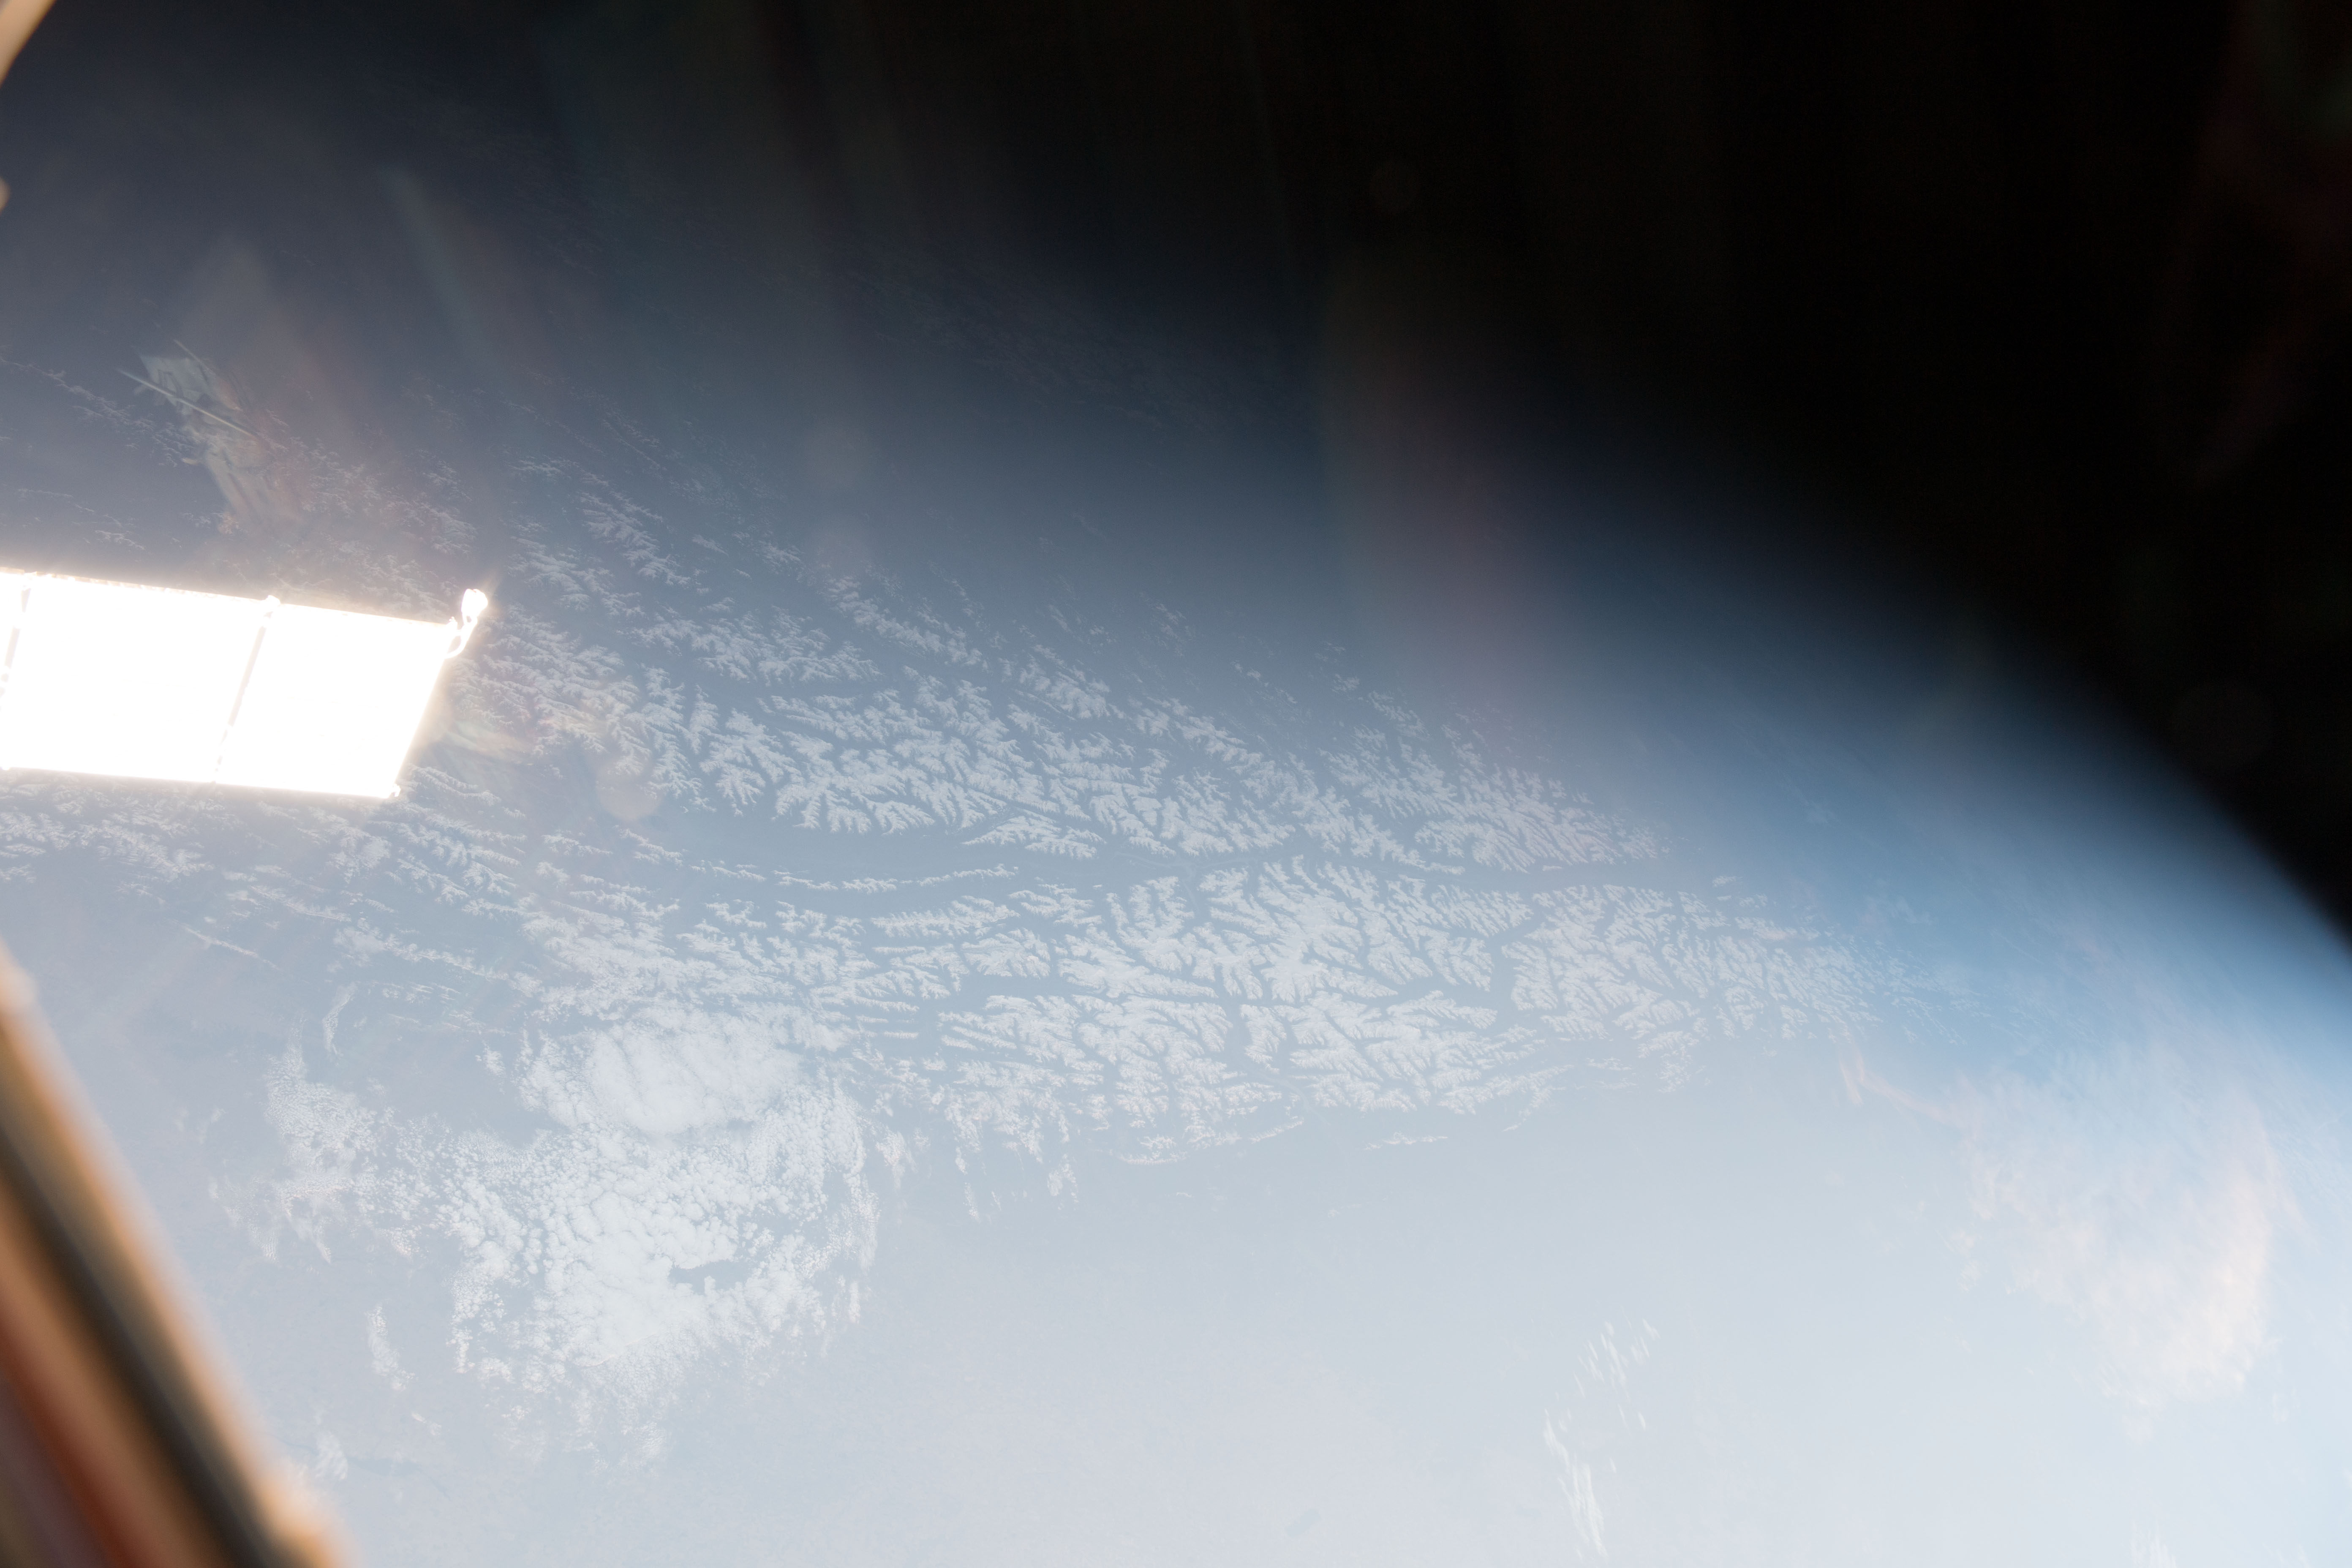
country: CANADA-BC
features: COLUMBIA MOUNTAINS, CALGARY CITY, EDMONTON CITY, KELOWNA CITY, KINBASKET LAKE, EARTH LIMB
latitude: 51.7
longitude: -117.8
